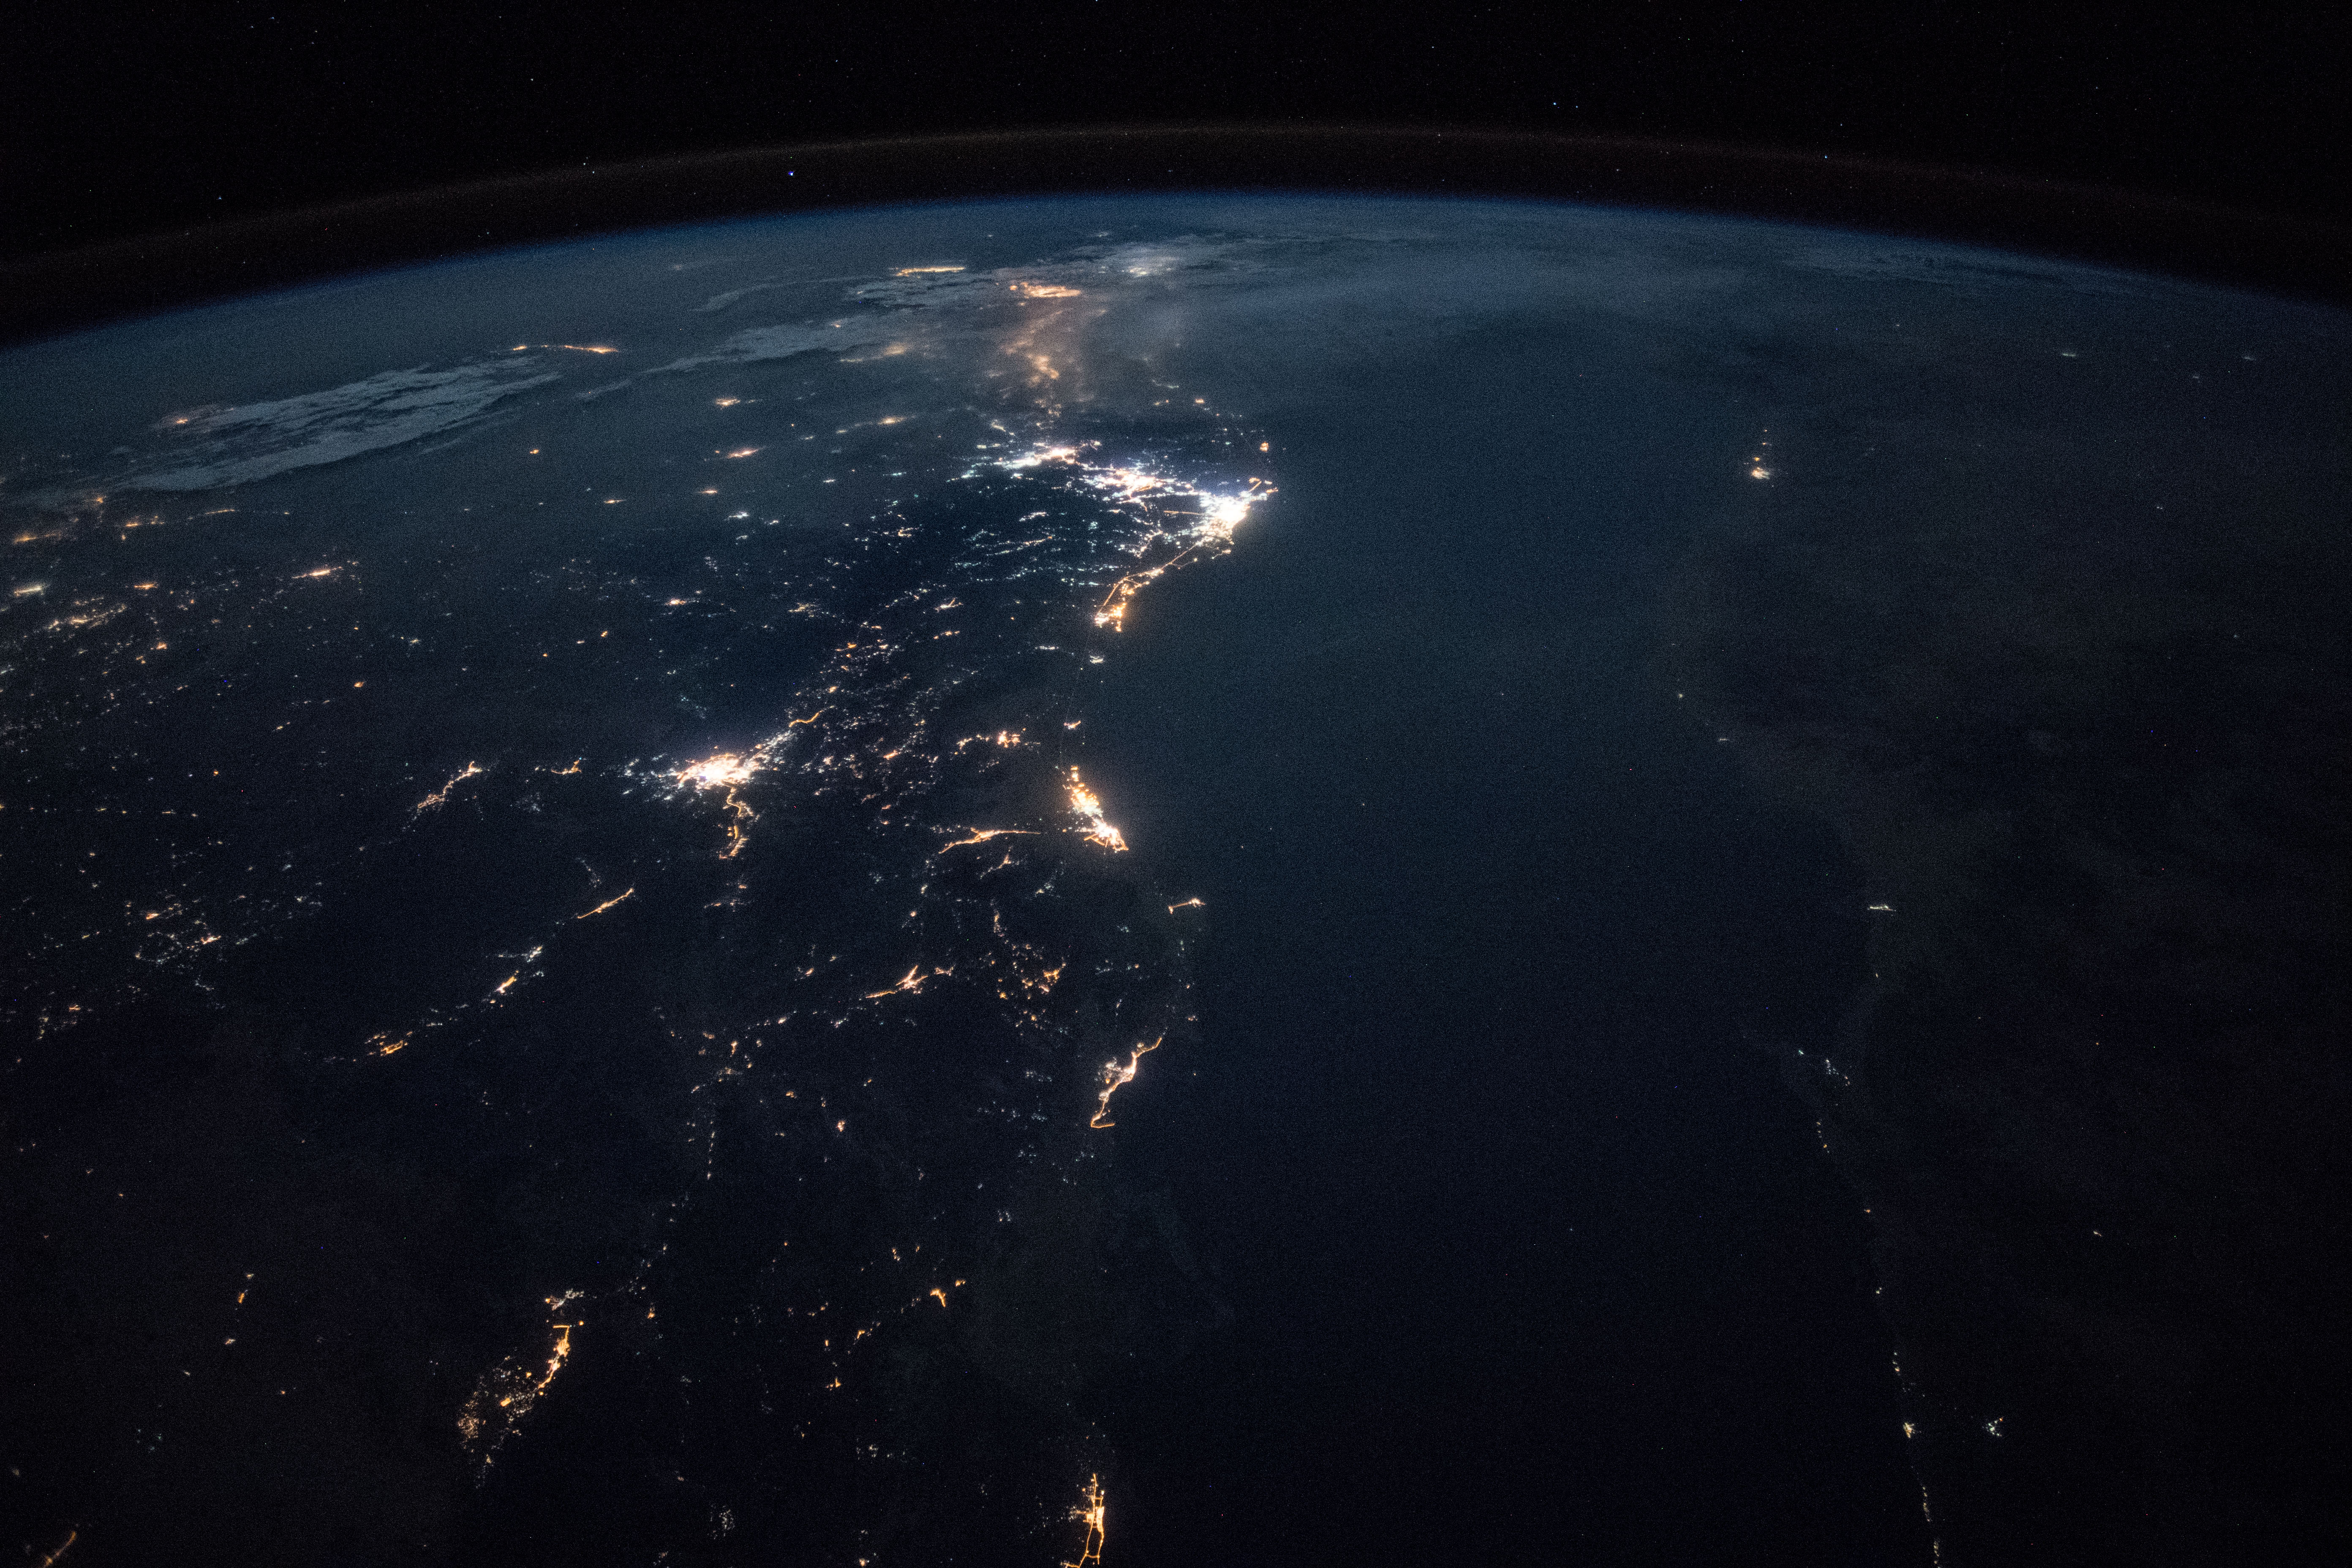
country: SAUDI ARABIA
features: YANBU CITY, RED SEA, MEDINA CITY, JEDDAH CITY, NUBIAN DESERT, MECCA CITY, NIGHT, EARTH LIMB
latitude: 24.0
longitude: 37.7
